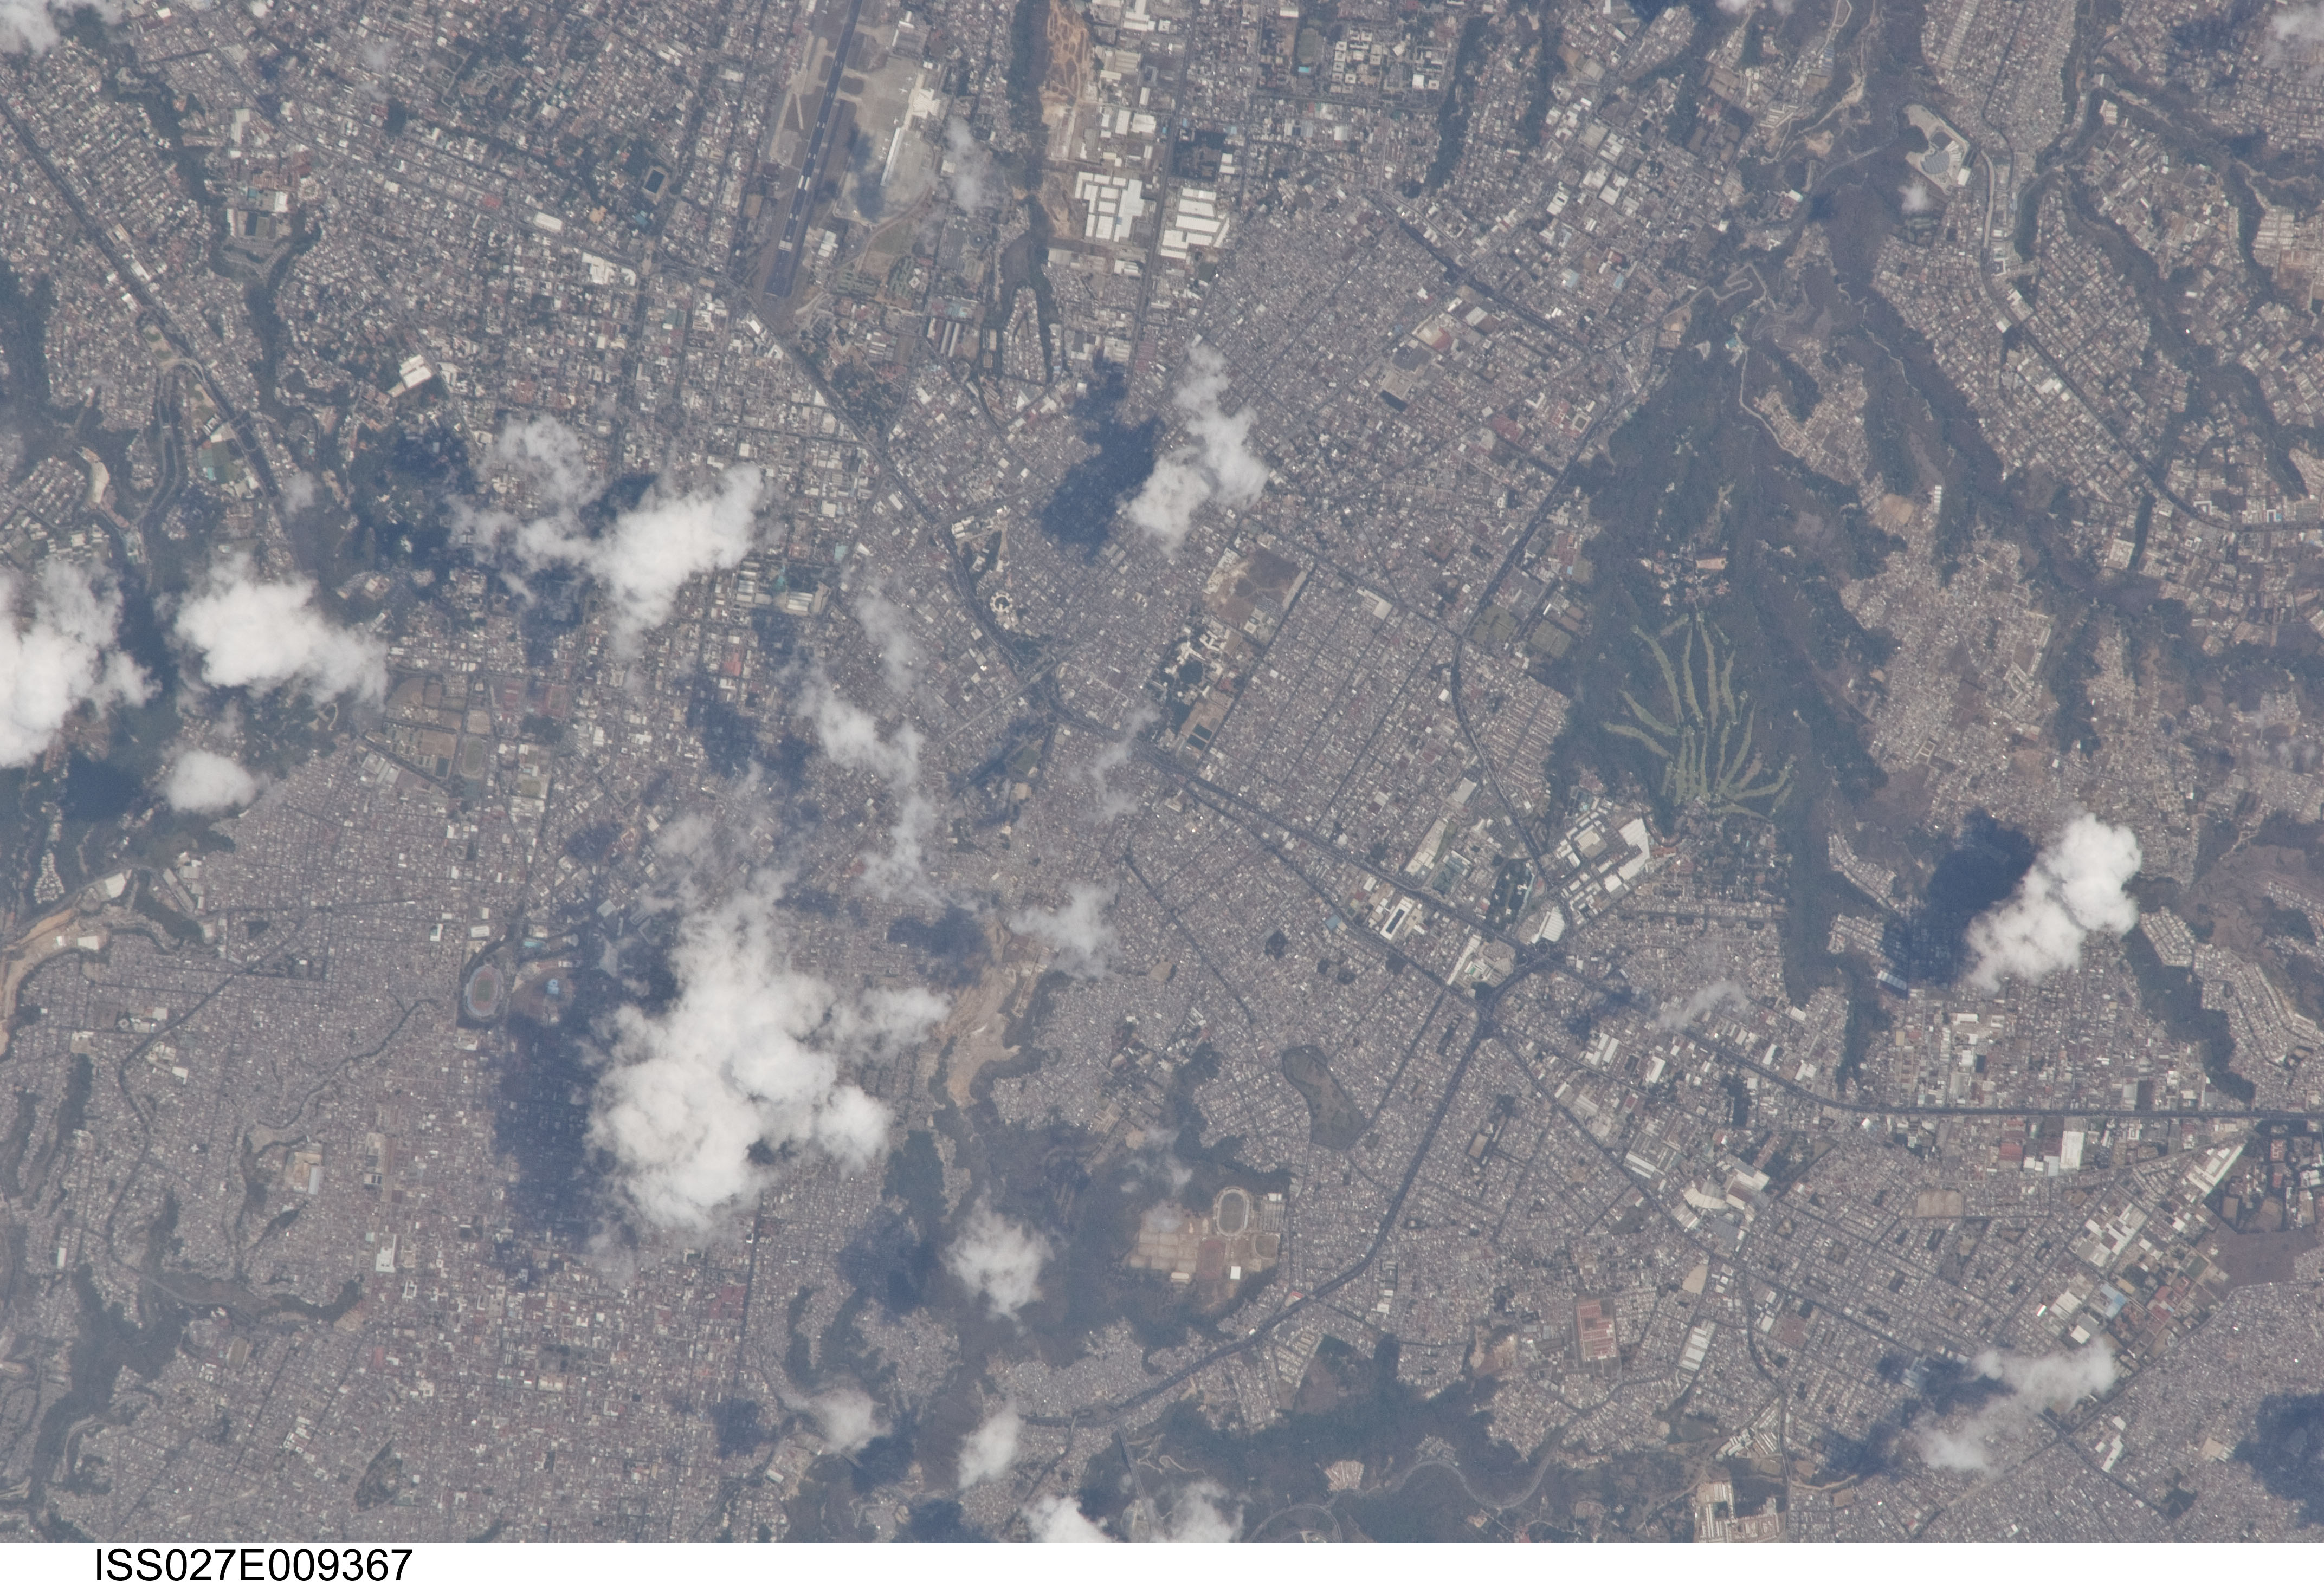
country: GUATEMALA
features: NORTHWESTERN GUATAMALA CITY, AIRPORT
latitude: 14.6
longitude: -90.5
